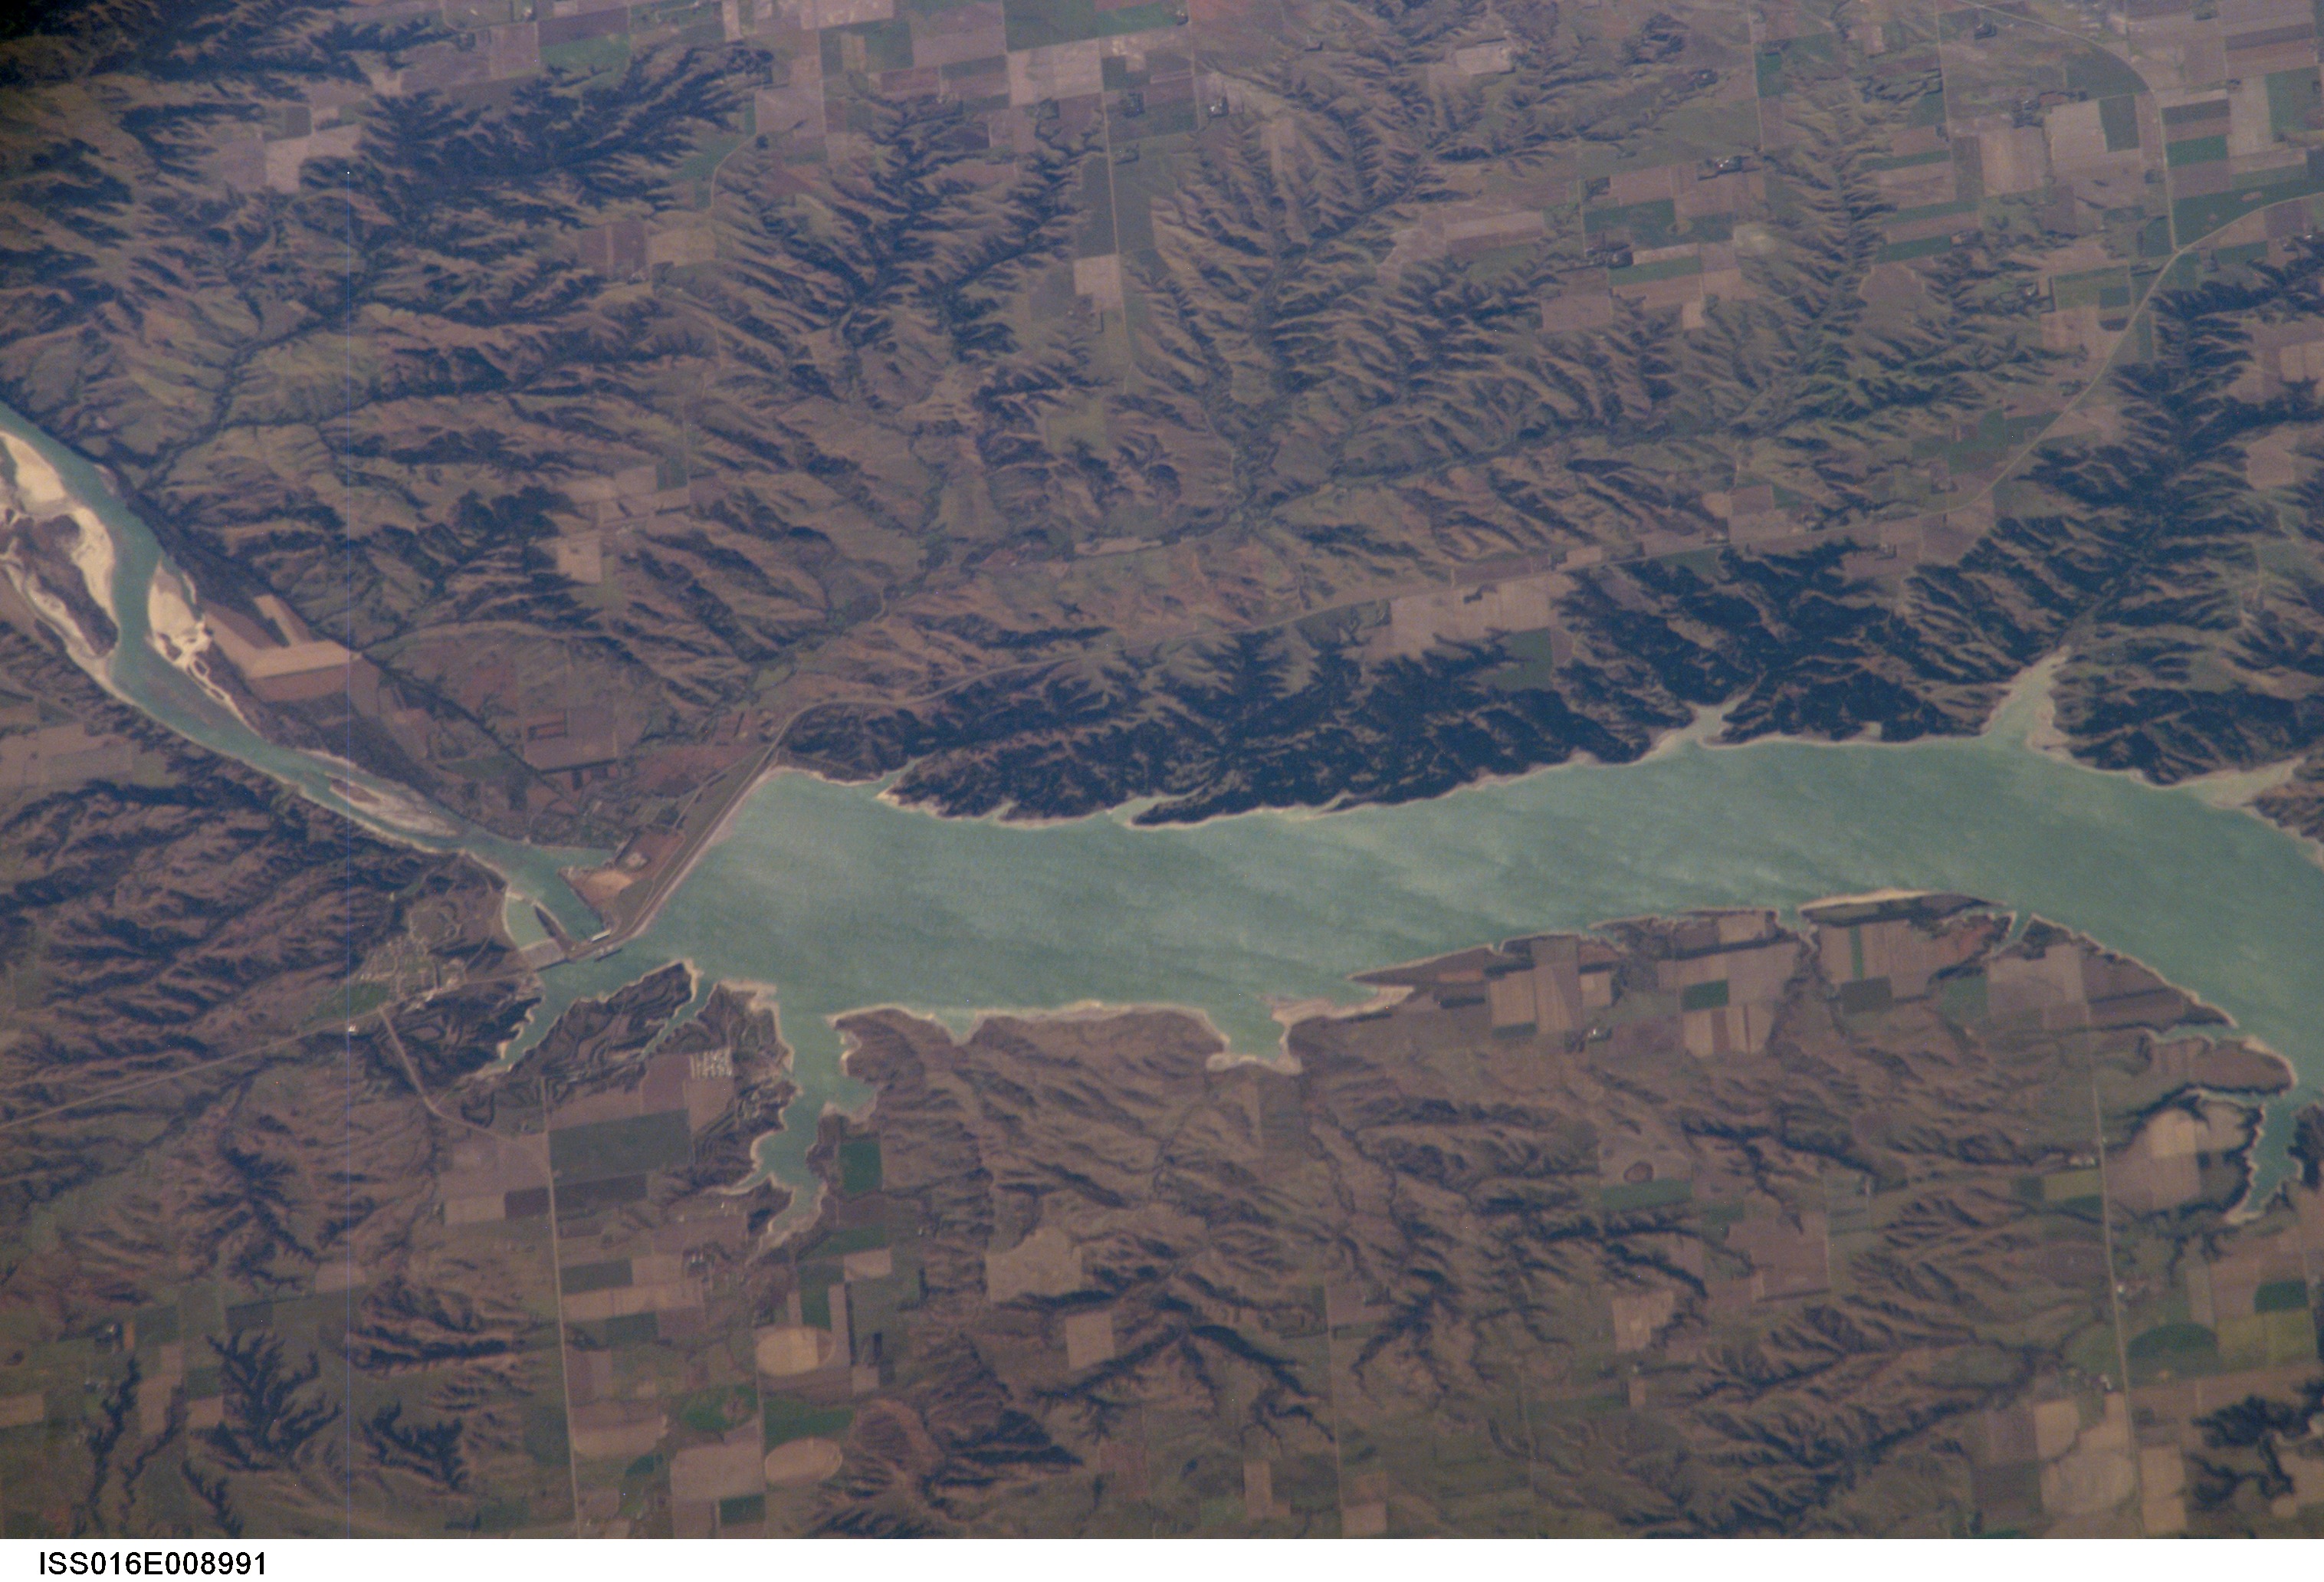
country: USA-SOUTH DAKOTA
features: MISSOURI R., MTS., AGR., DAM
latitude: 43.1
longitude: -98.8
